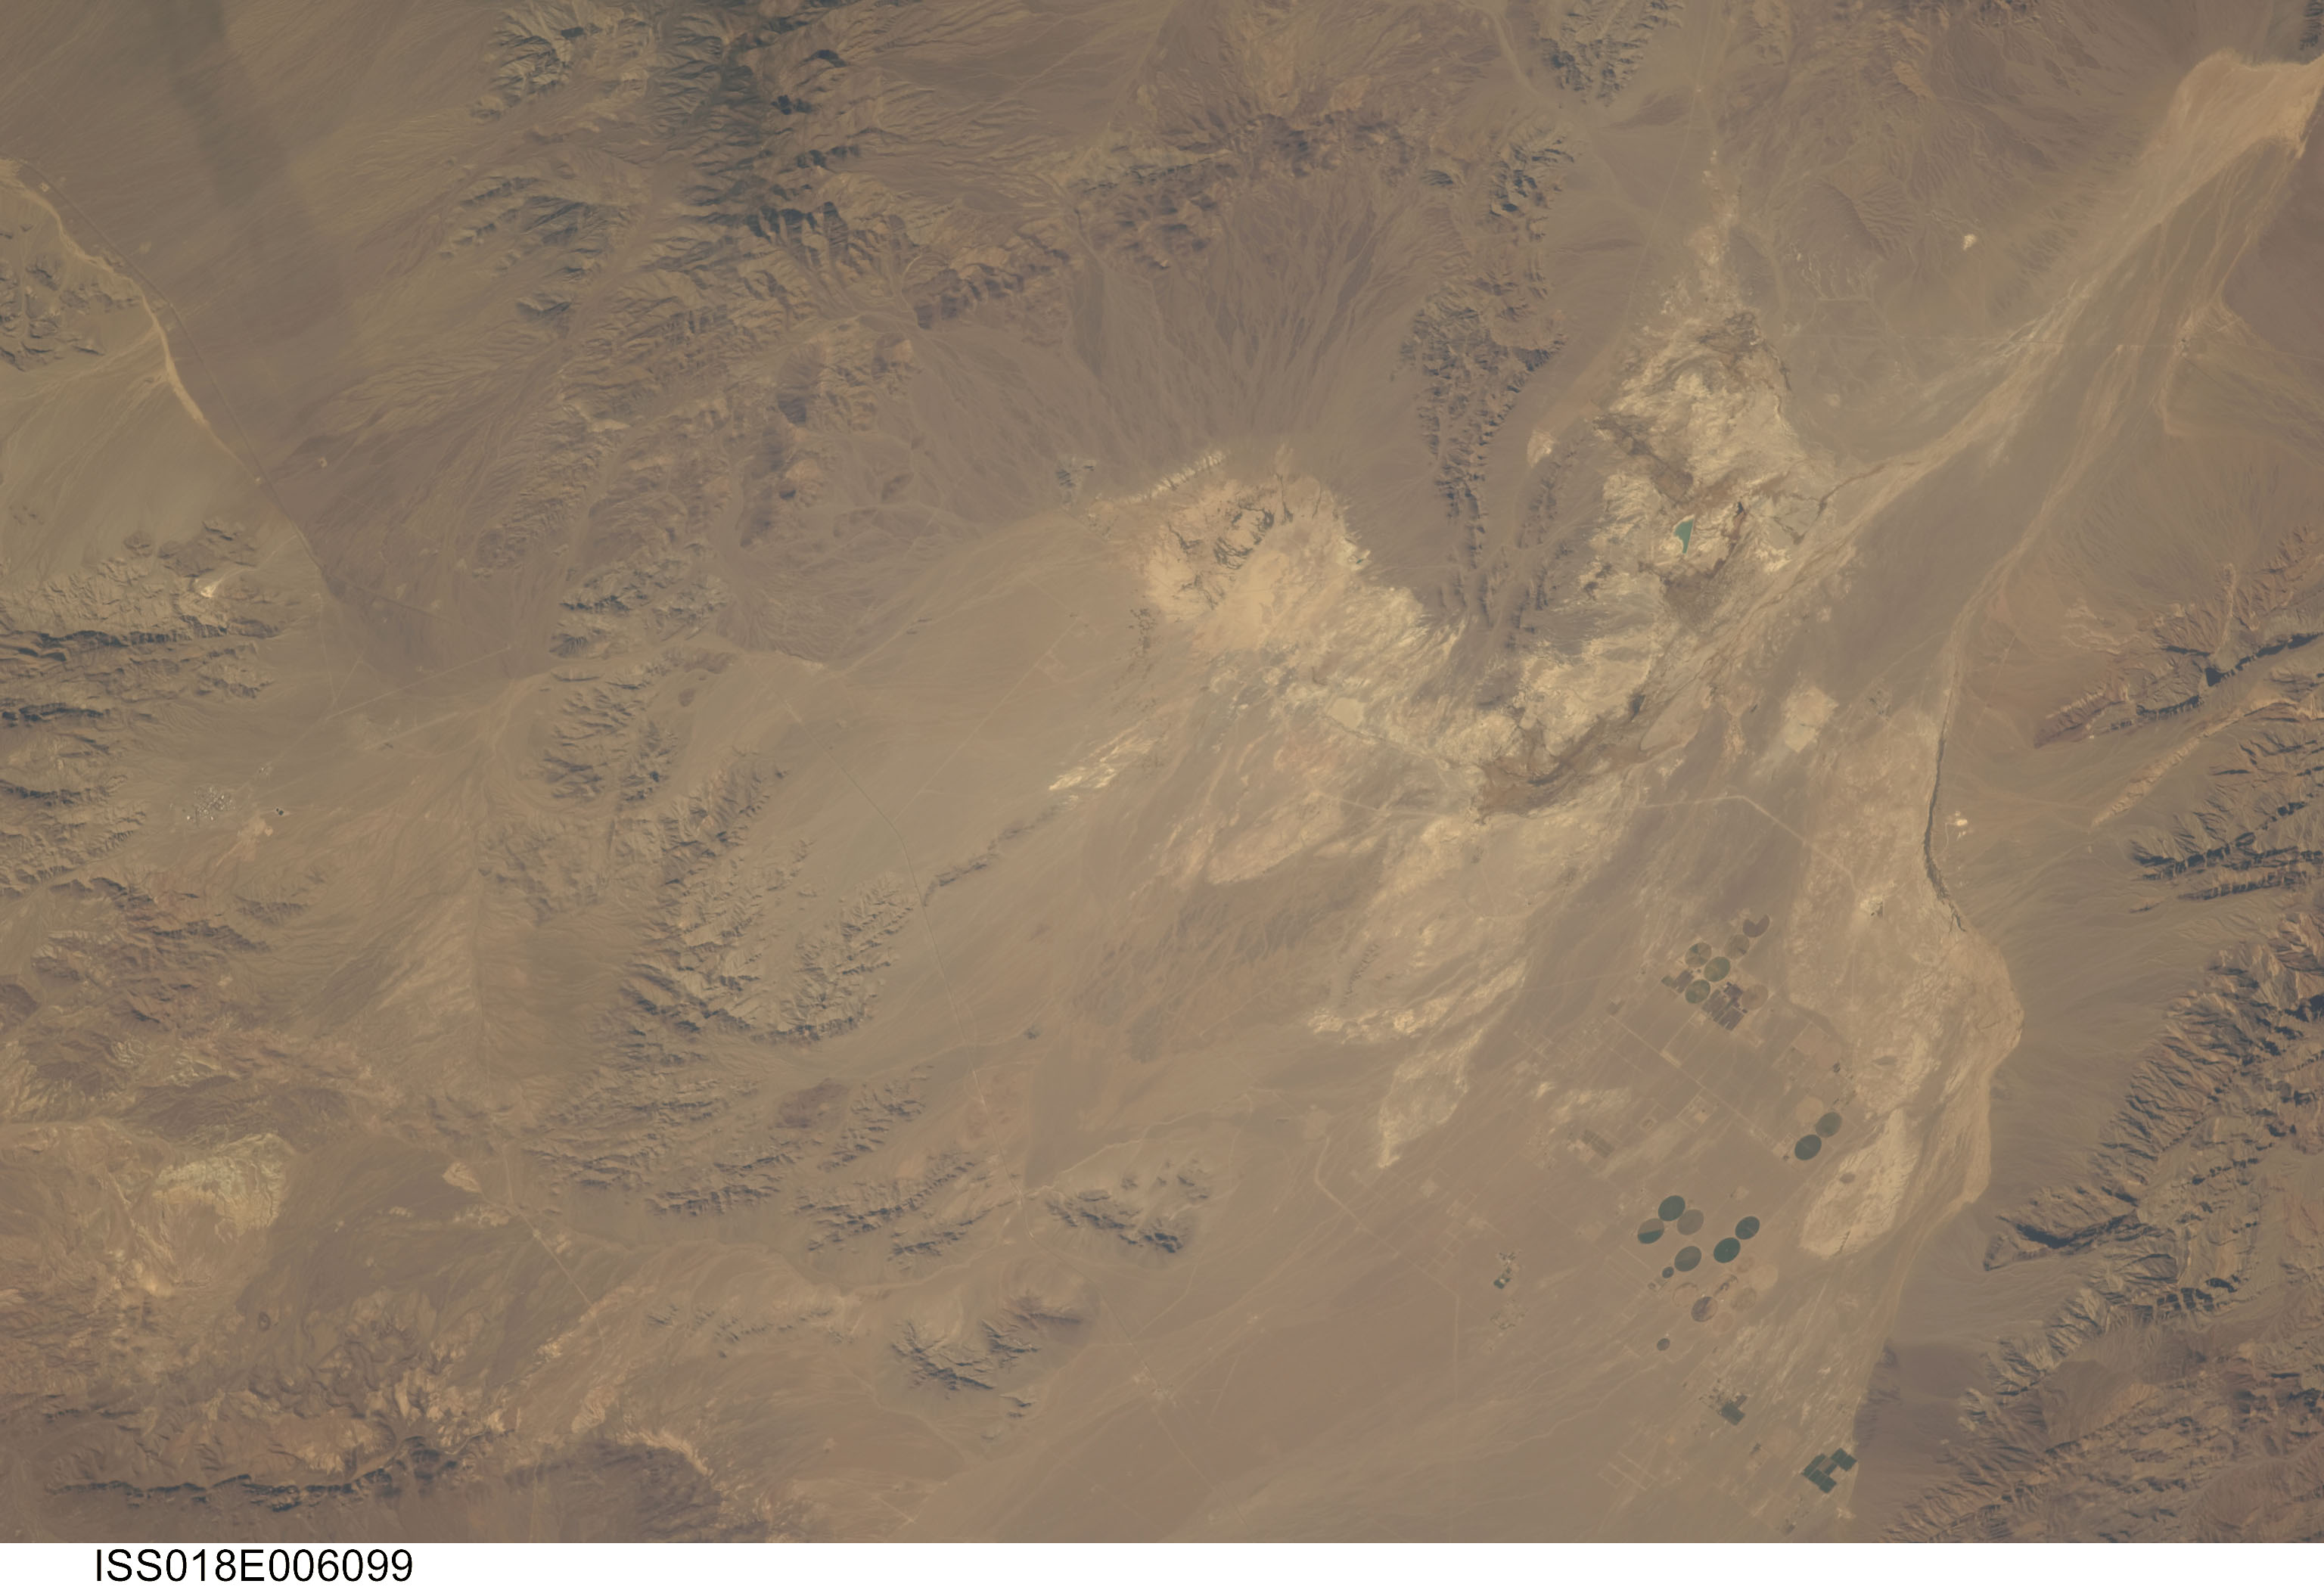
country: USA-NEVADA
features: AMARGOSA RANGE, DESERT, AGR.
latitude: 36.6
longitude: -116.3
